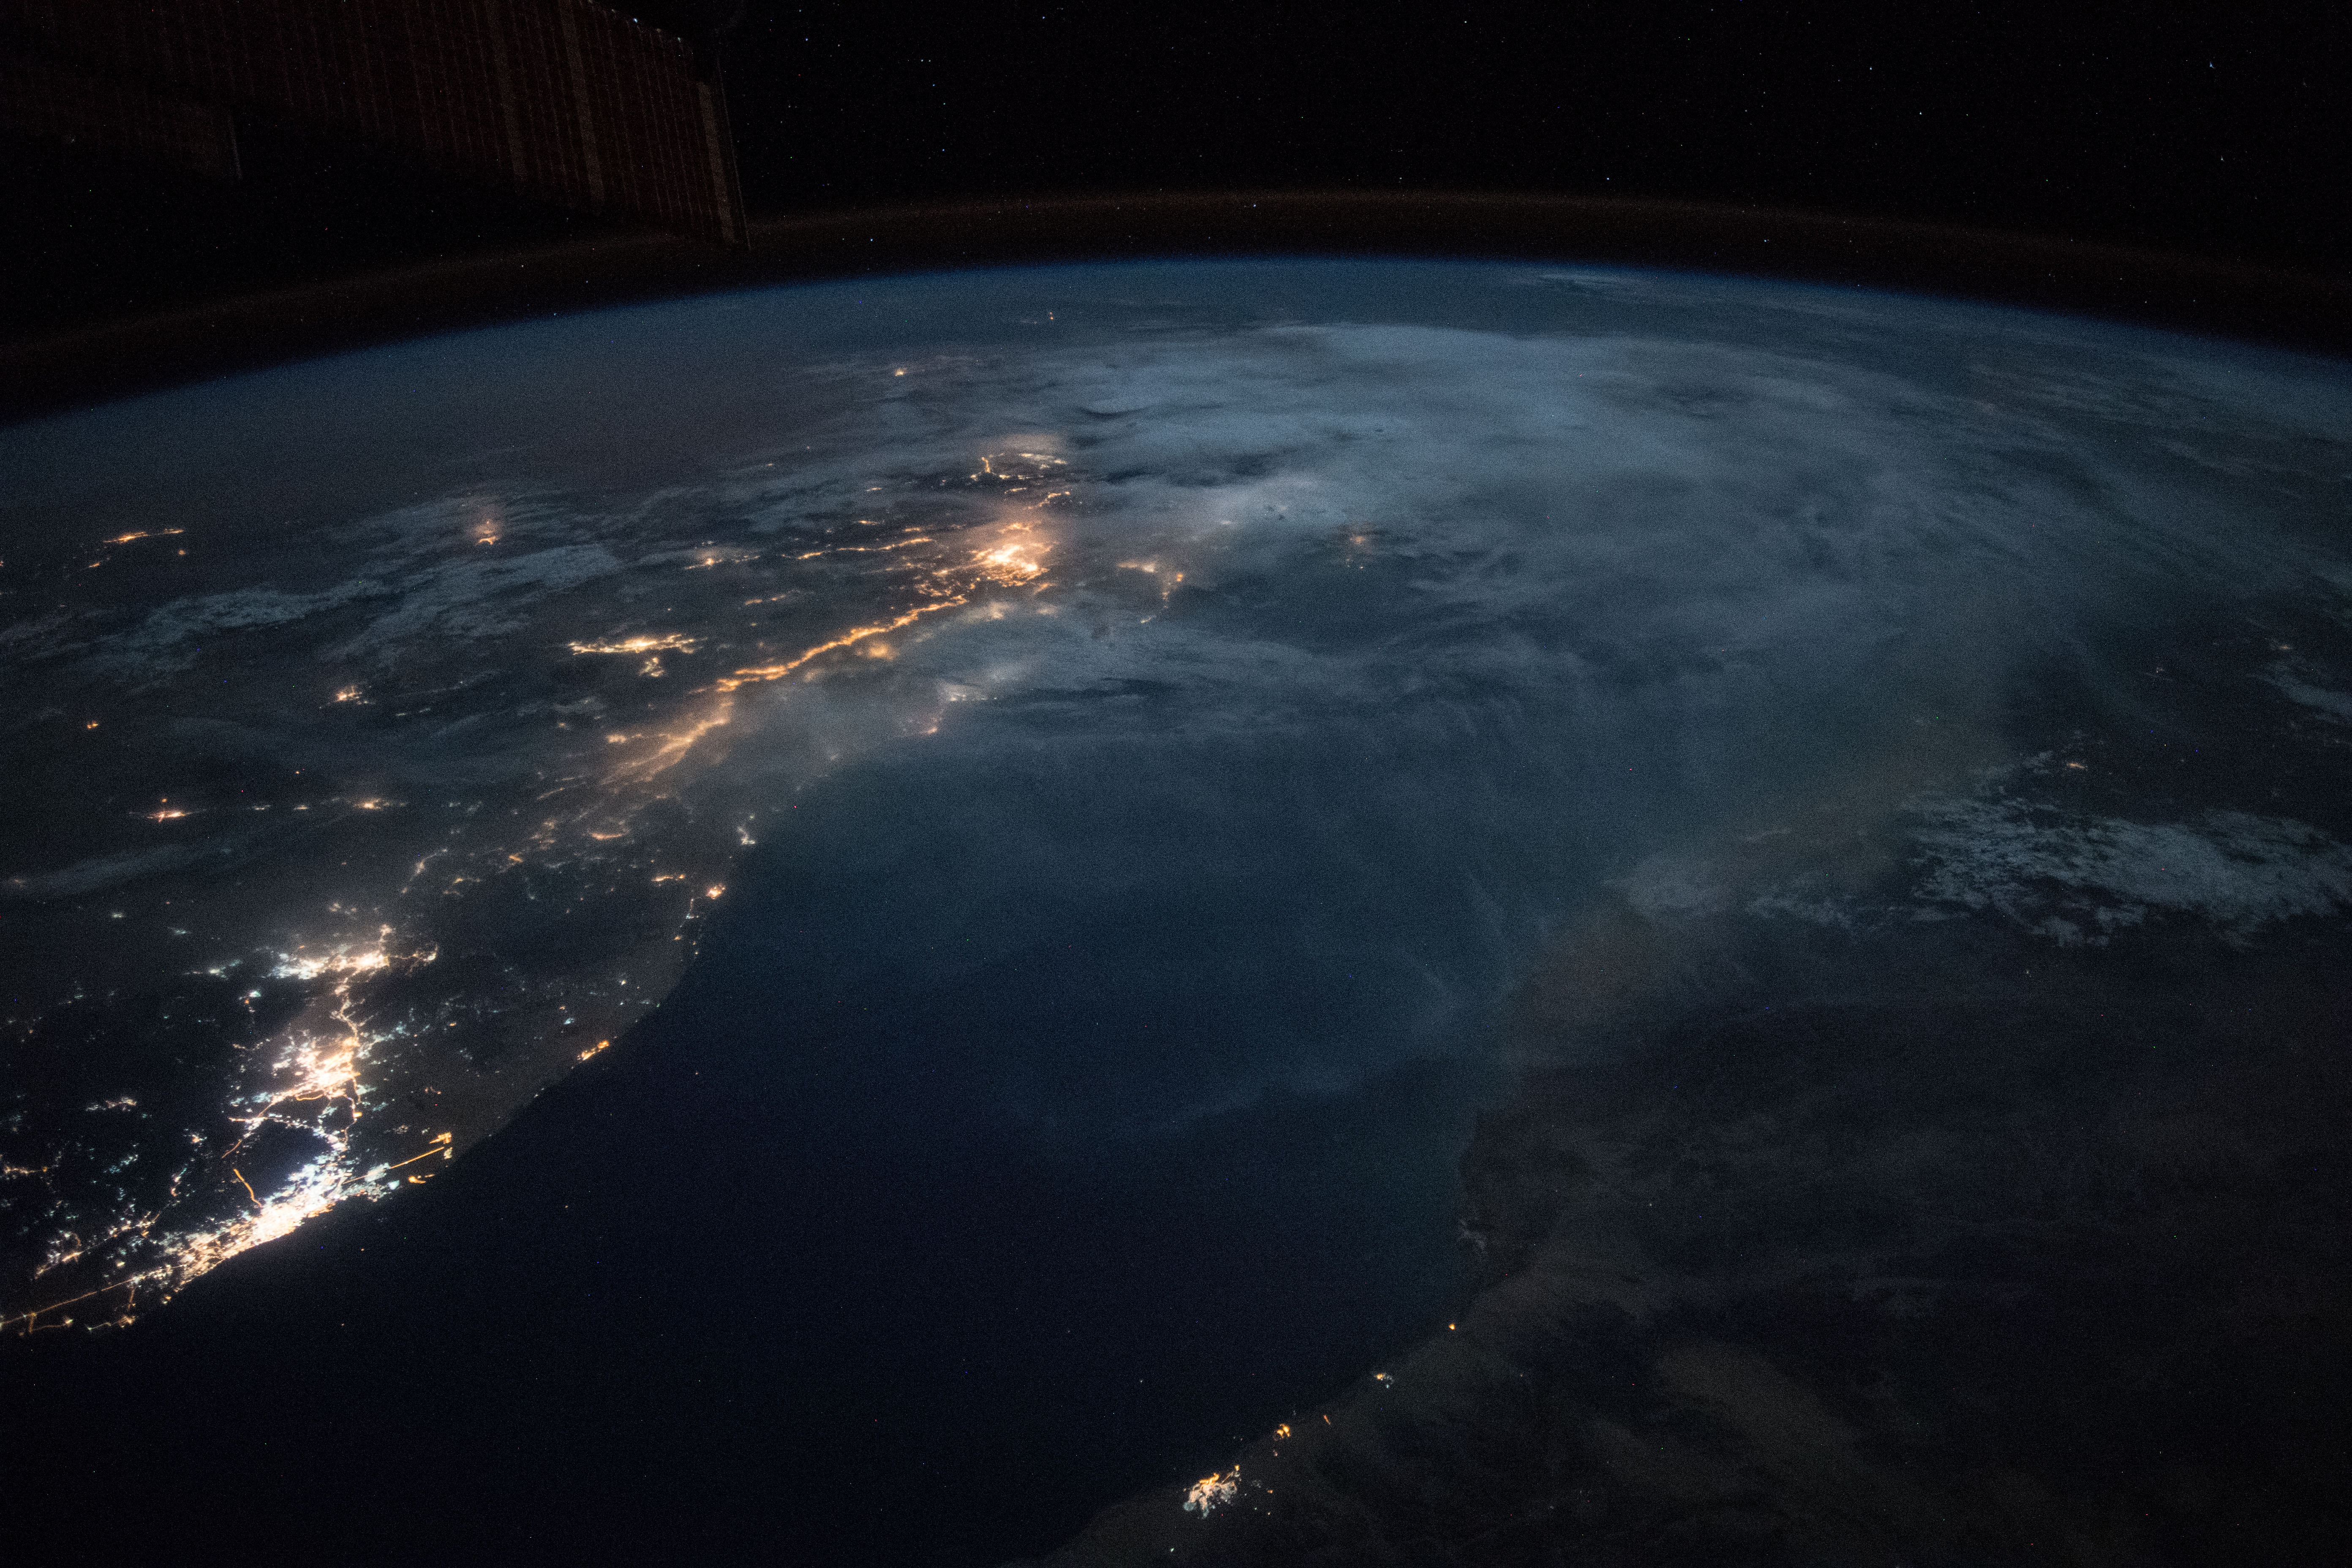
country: SAUDI ARABIA
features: ASIR MOUNTAINS, ABHA CITY, JAZAN CITY, RED SEA, JEDDAH CITY, MECCA CITY, TAIF CITY, NIGTH, EARTH LIMB
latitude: 19.1
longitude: 40.0
